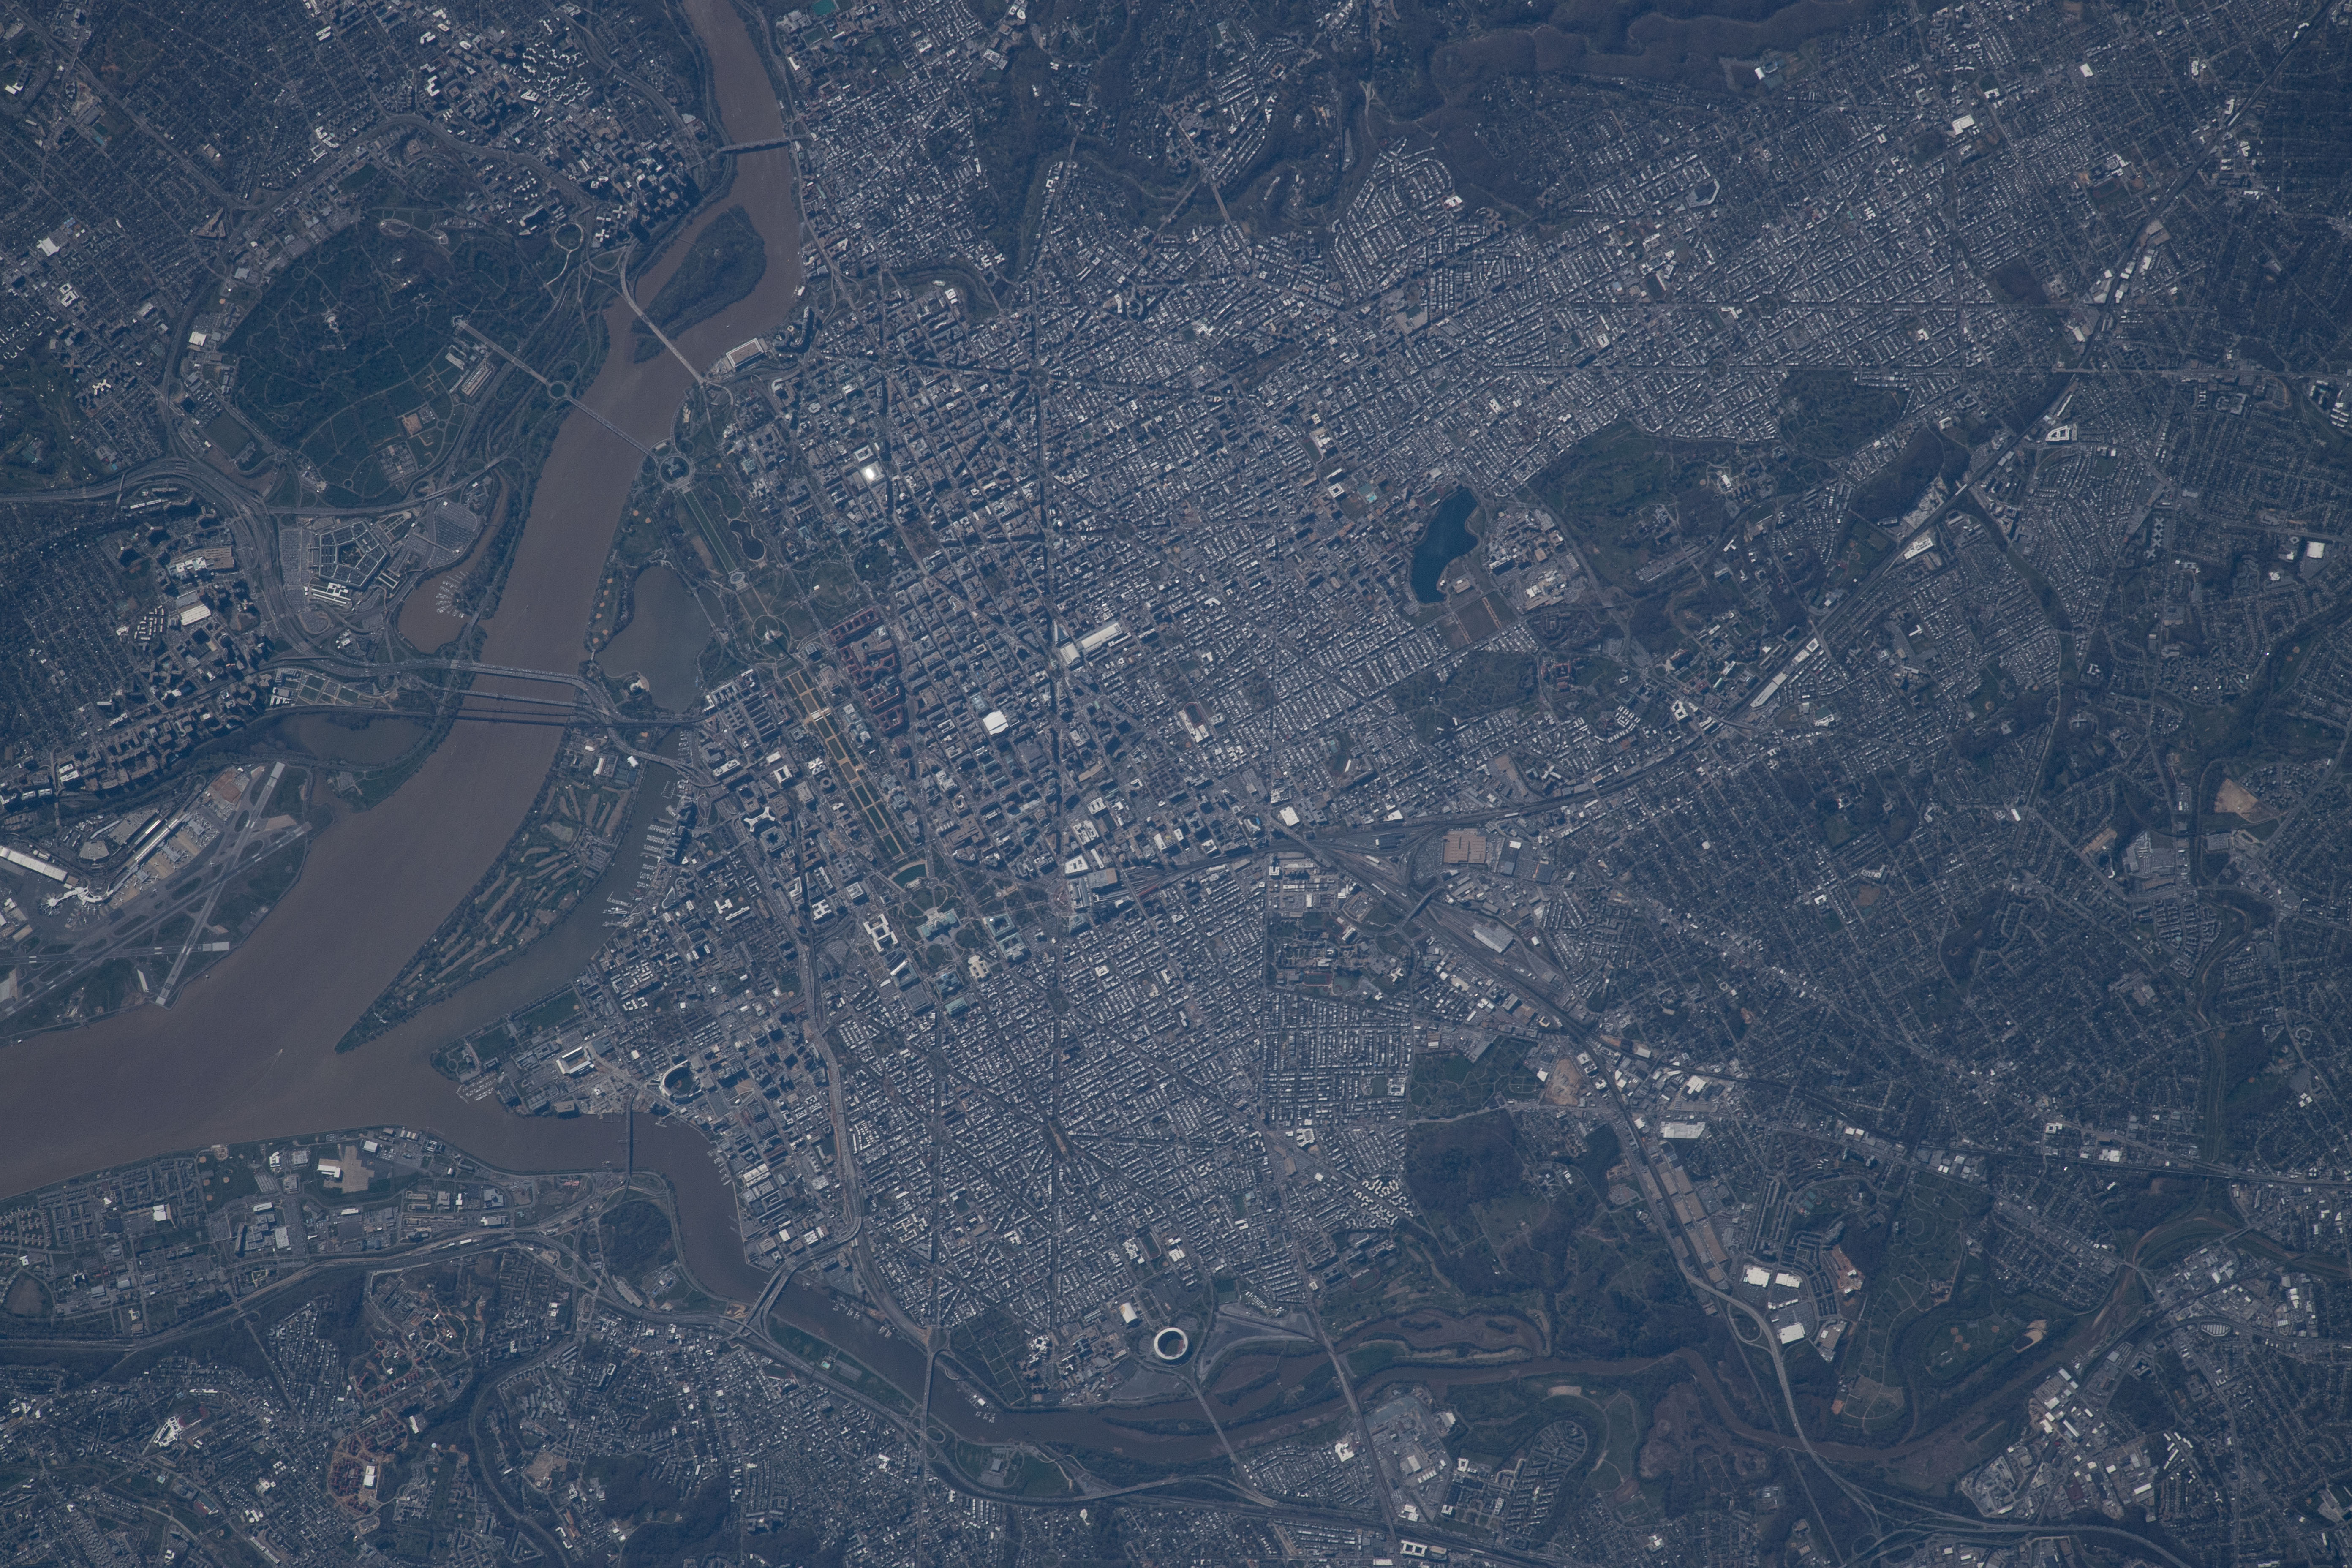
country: UNITED STATES OF AMERICA
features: WASHINGTON DC, POTOMAC RIVER, SILVER SPRING CITY, DAINGERFIELD ISLAND, UNITED STATES NATIONAL ARBORETUM
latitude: 38.9
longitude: -77.0
